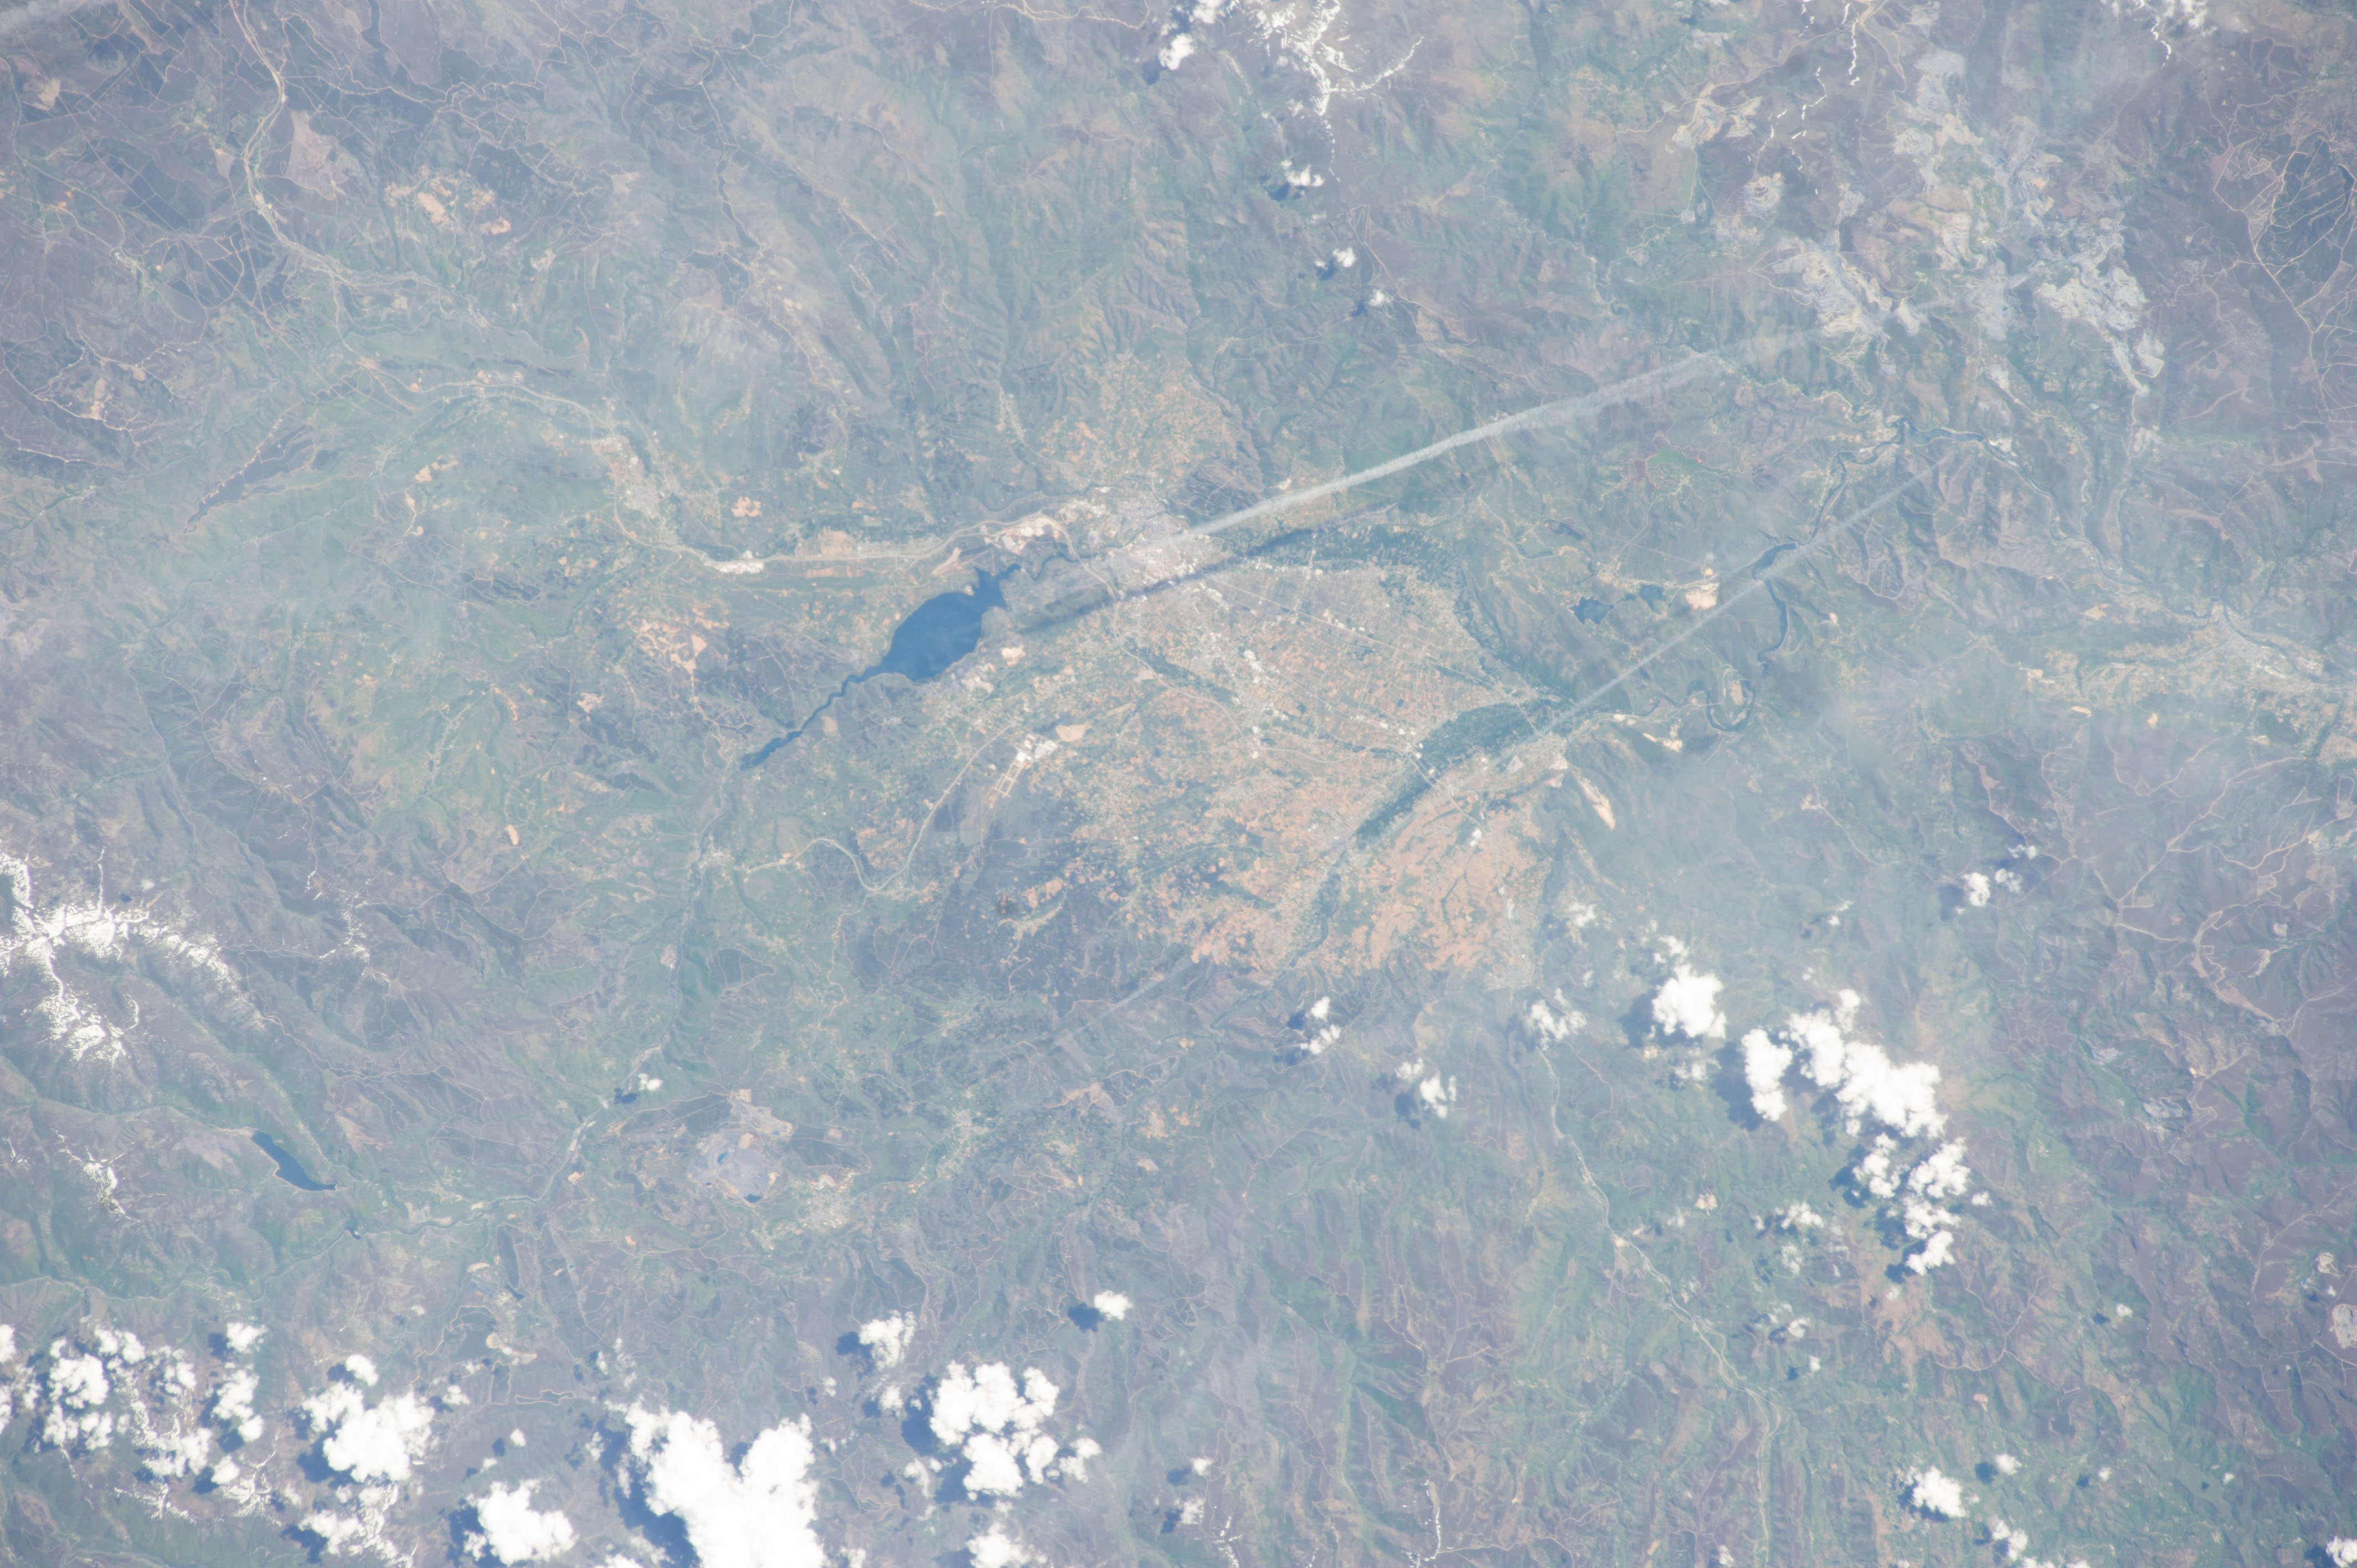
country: SPAIN
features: BARCELONA RESERVOIR, SIL RIVER, EL BIERZO GULF CLUB, PONFERRADA CITY
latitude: 42.6
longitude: -6.7
